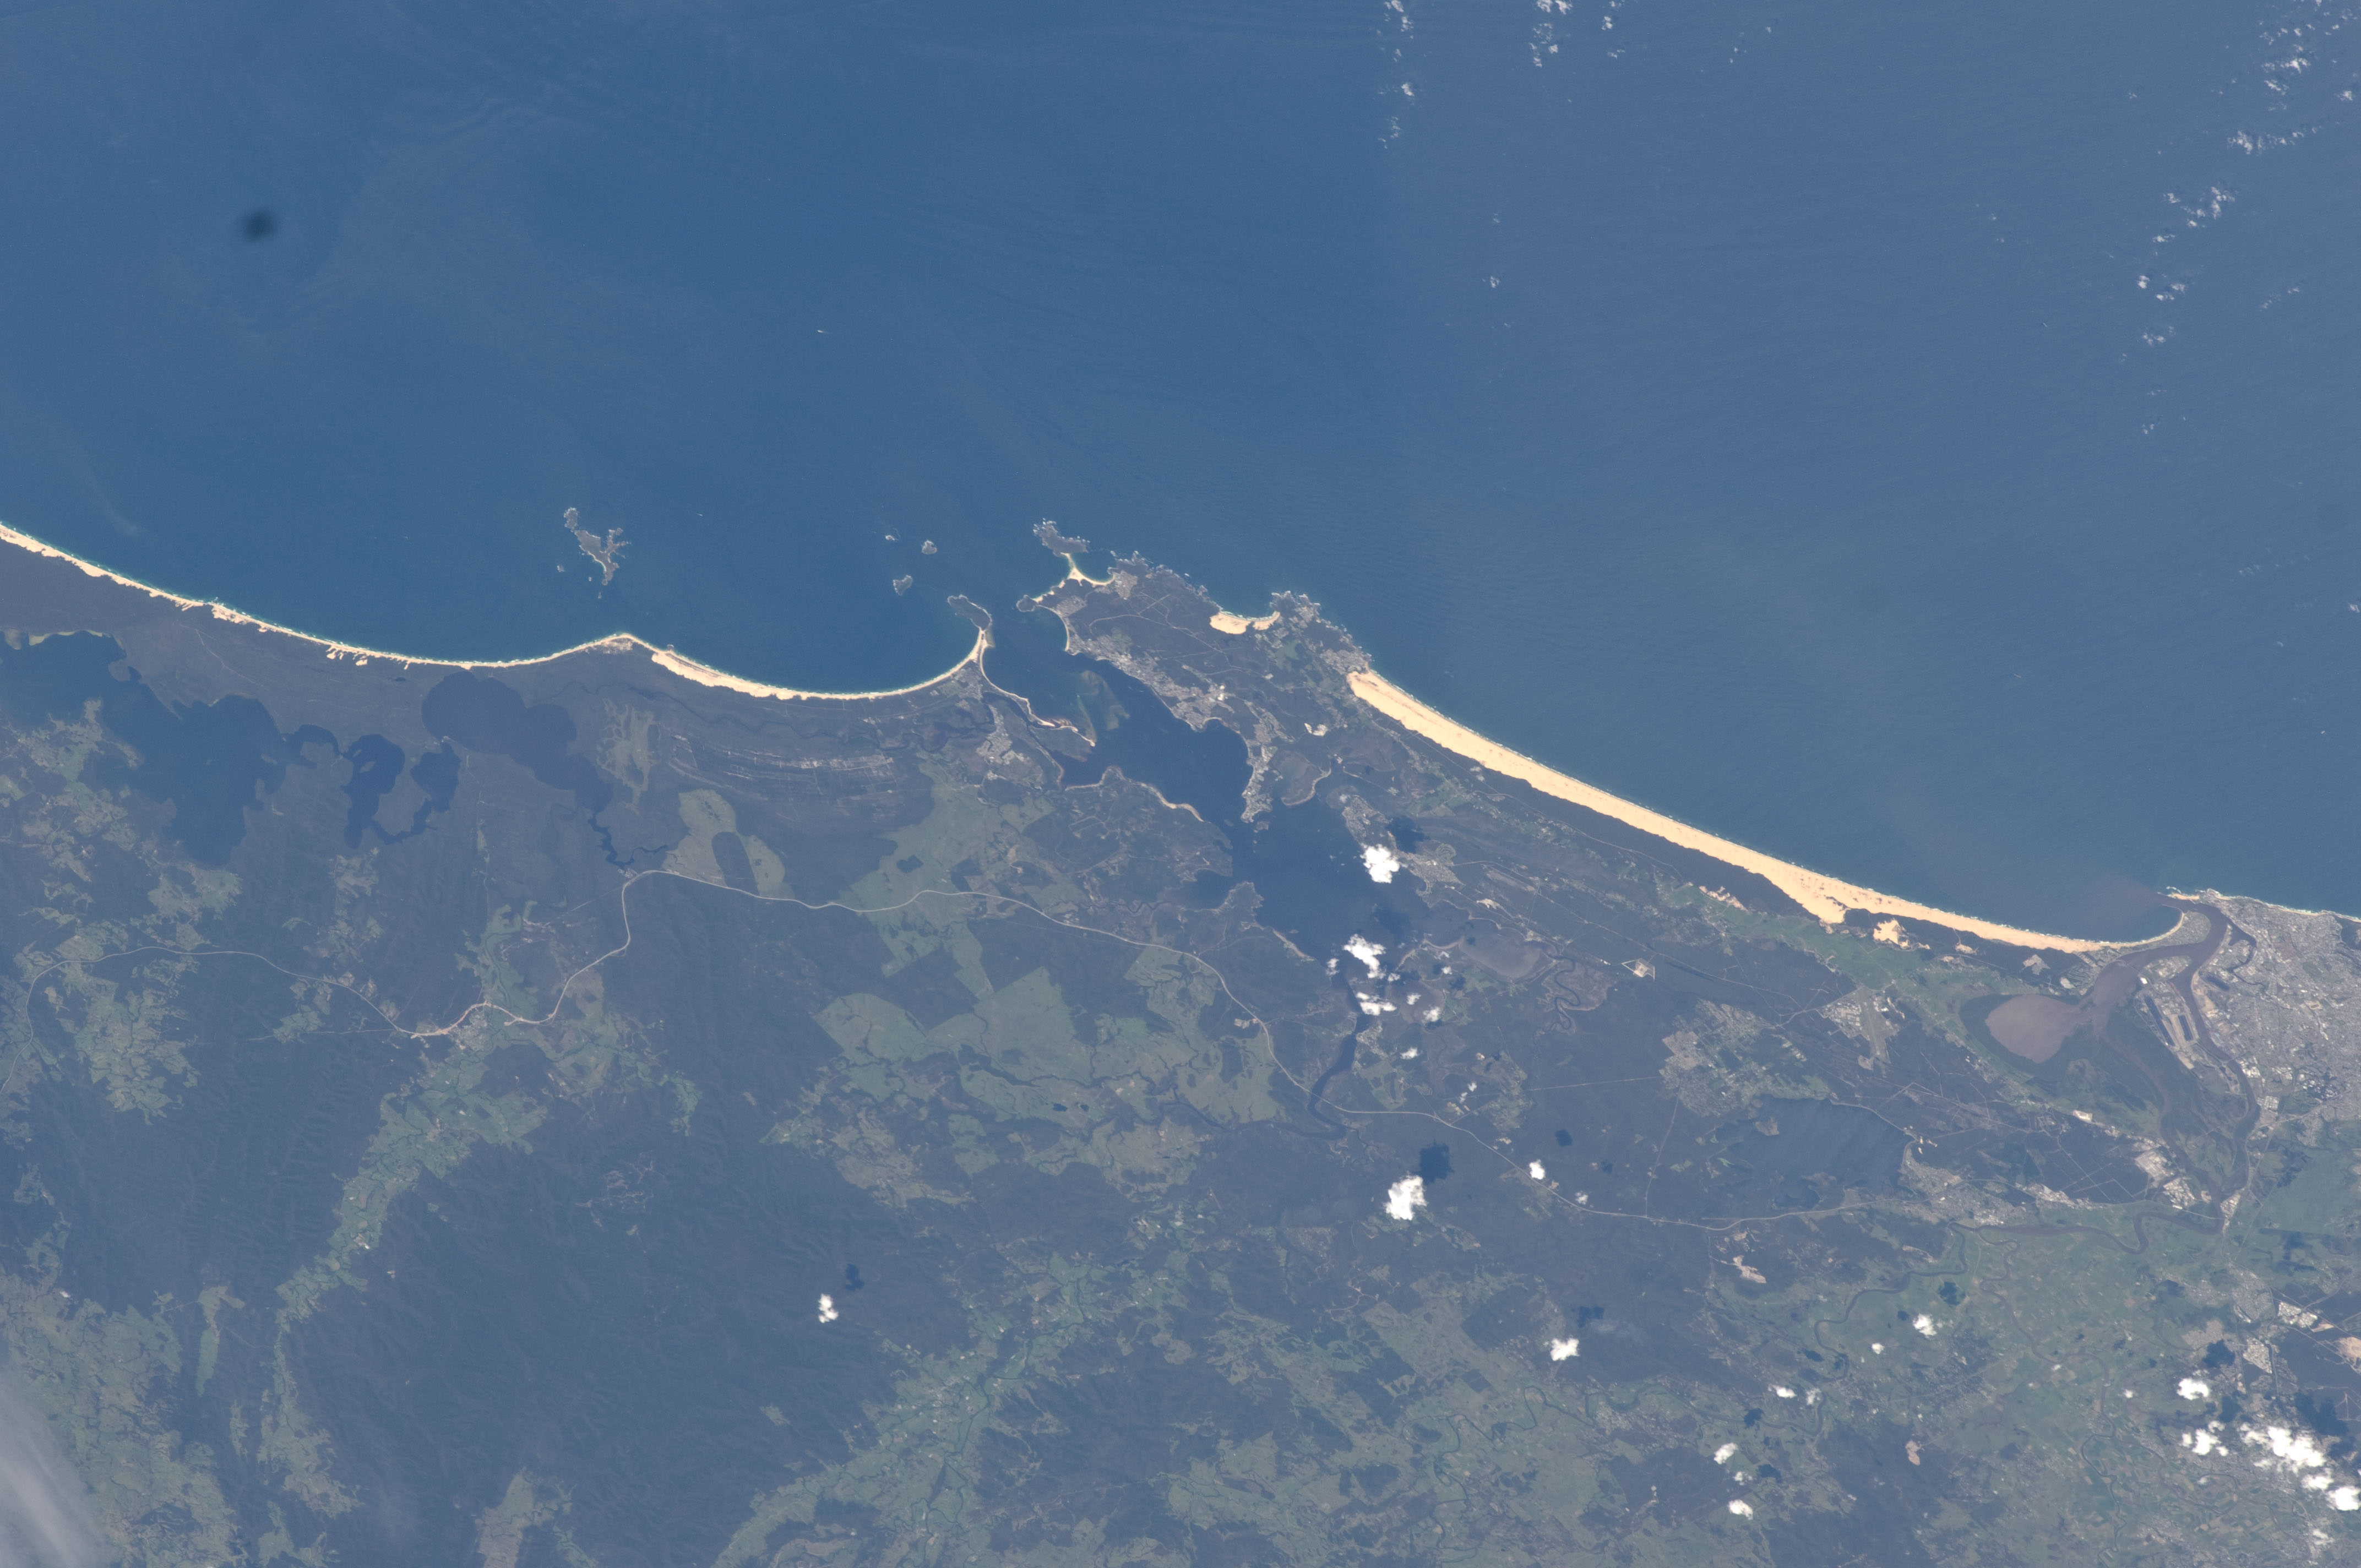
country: AUSTRALIA-NSW
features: BEACHES, NEWCASTLE AREA, PORT STEPHENS BAY
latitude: -32.7
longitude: 152.1
